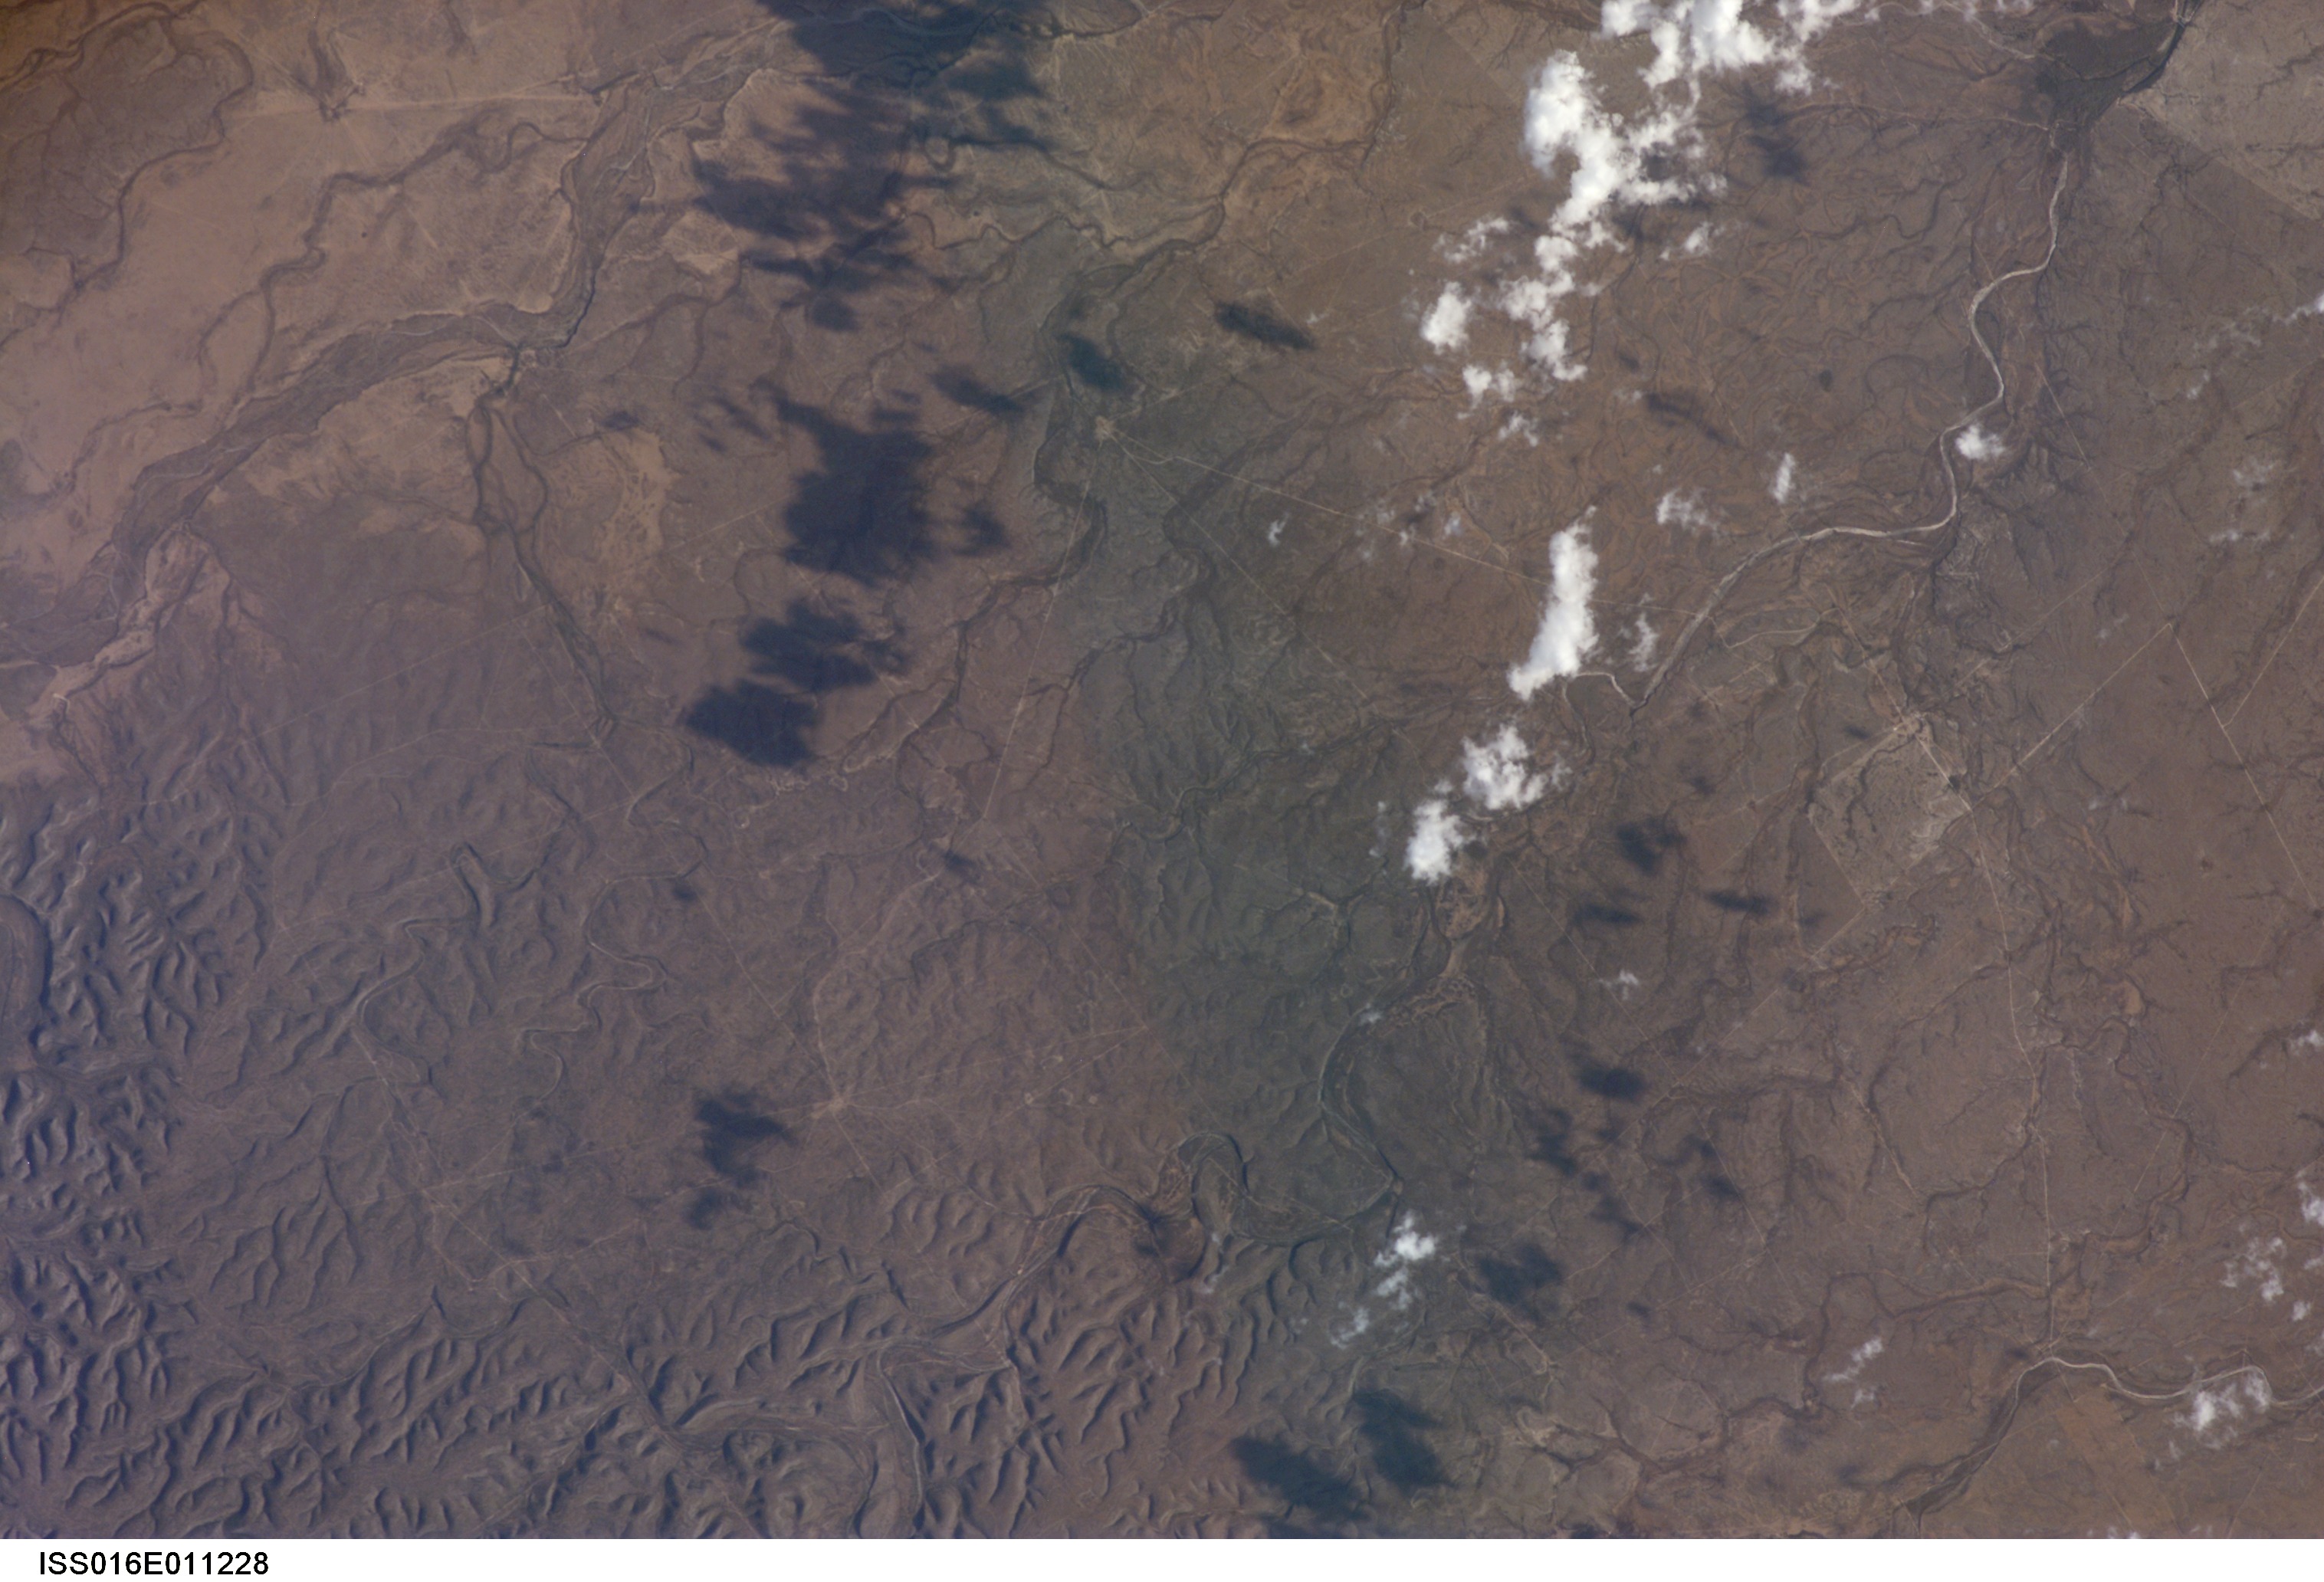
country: MEXICO
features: E. OF SERRANIAS DEL BURRO
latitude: 29.0
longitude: -101.3
